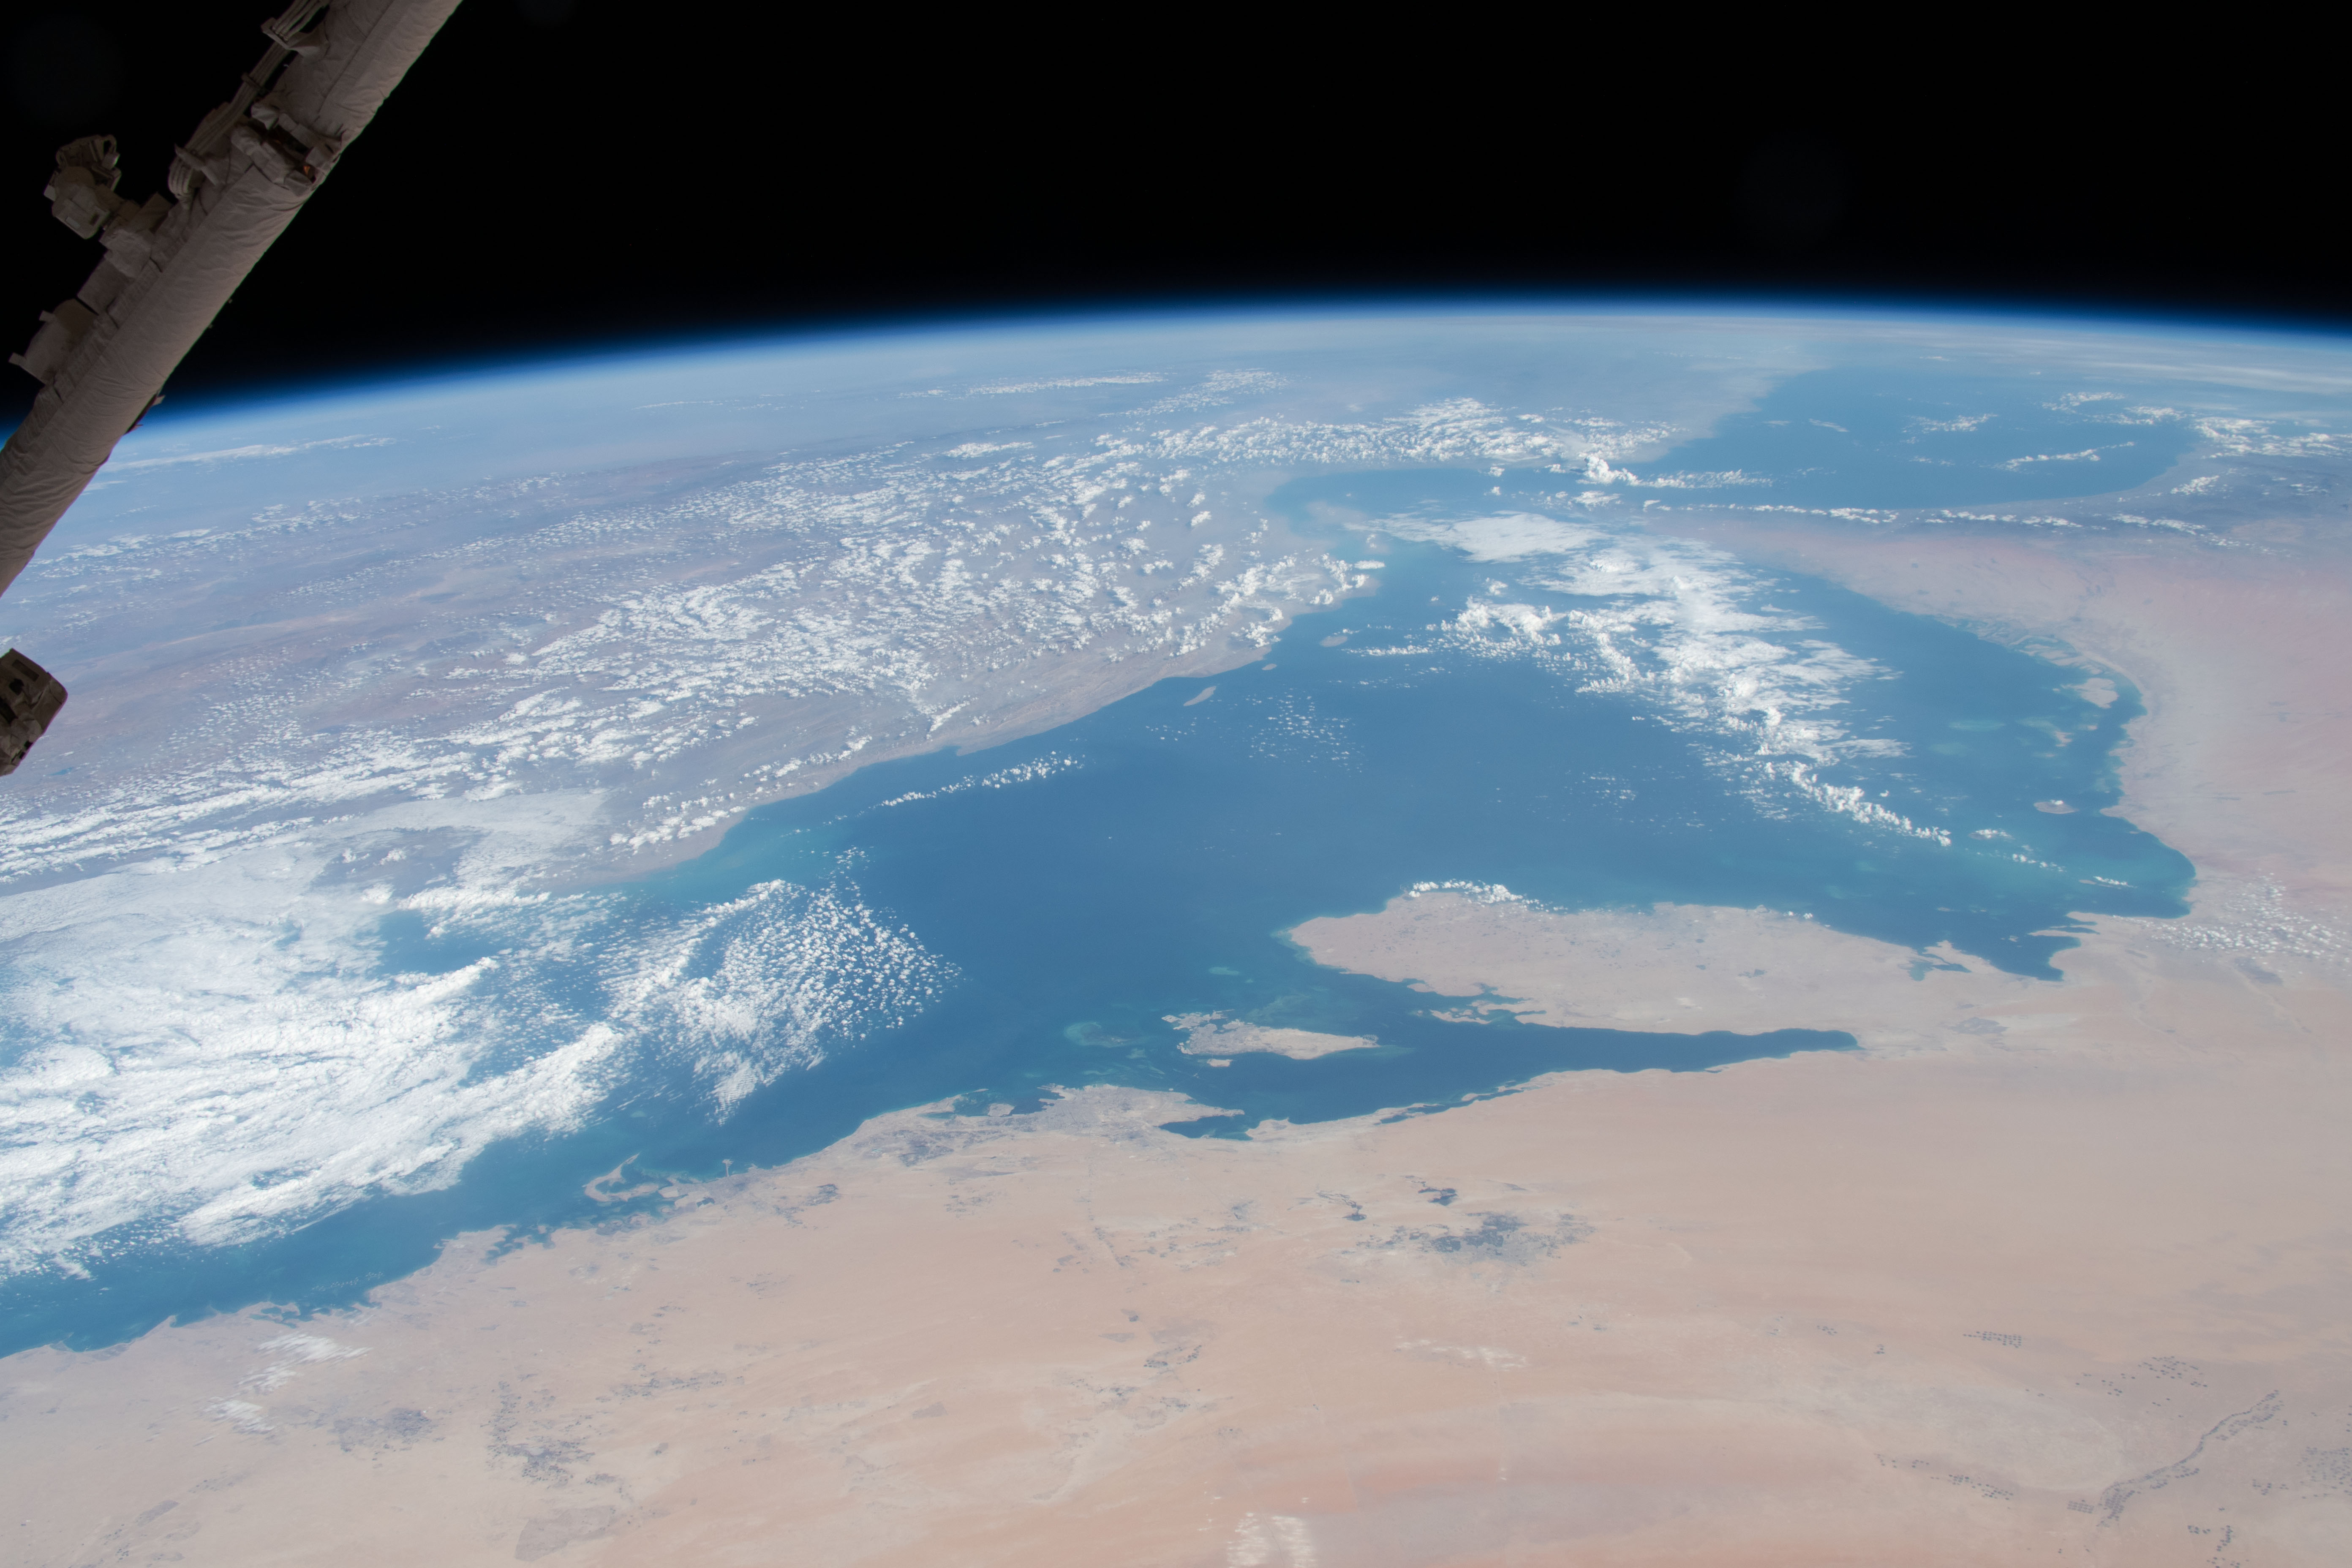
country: IRAN
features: PERSIAN GULF, UNITED ARAB EMIRATES, IRAN, QATAR, SAUDI ARABIA
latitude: 27.0
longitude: 52.0
